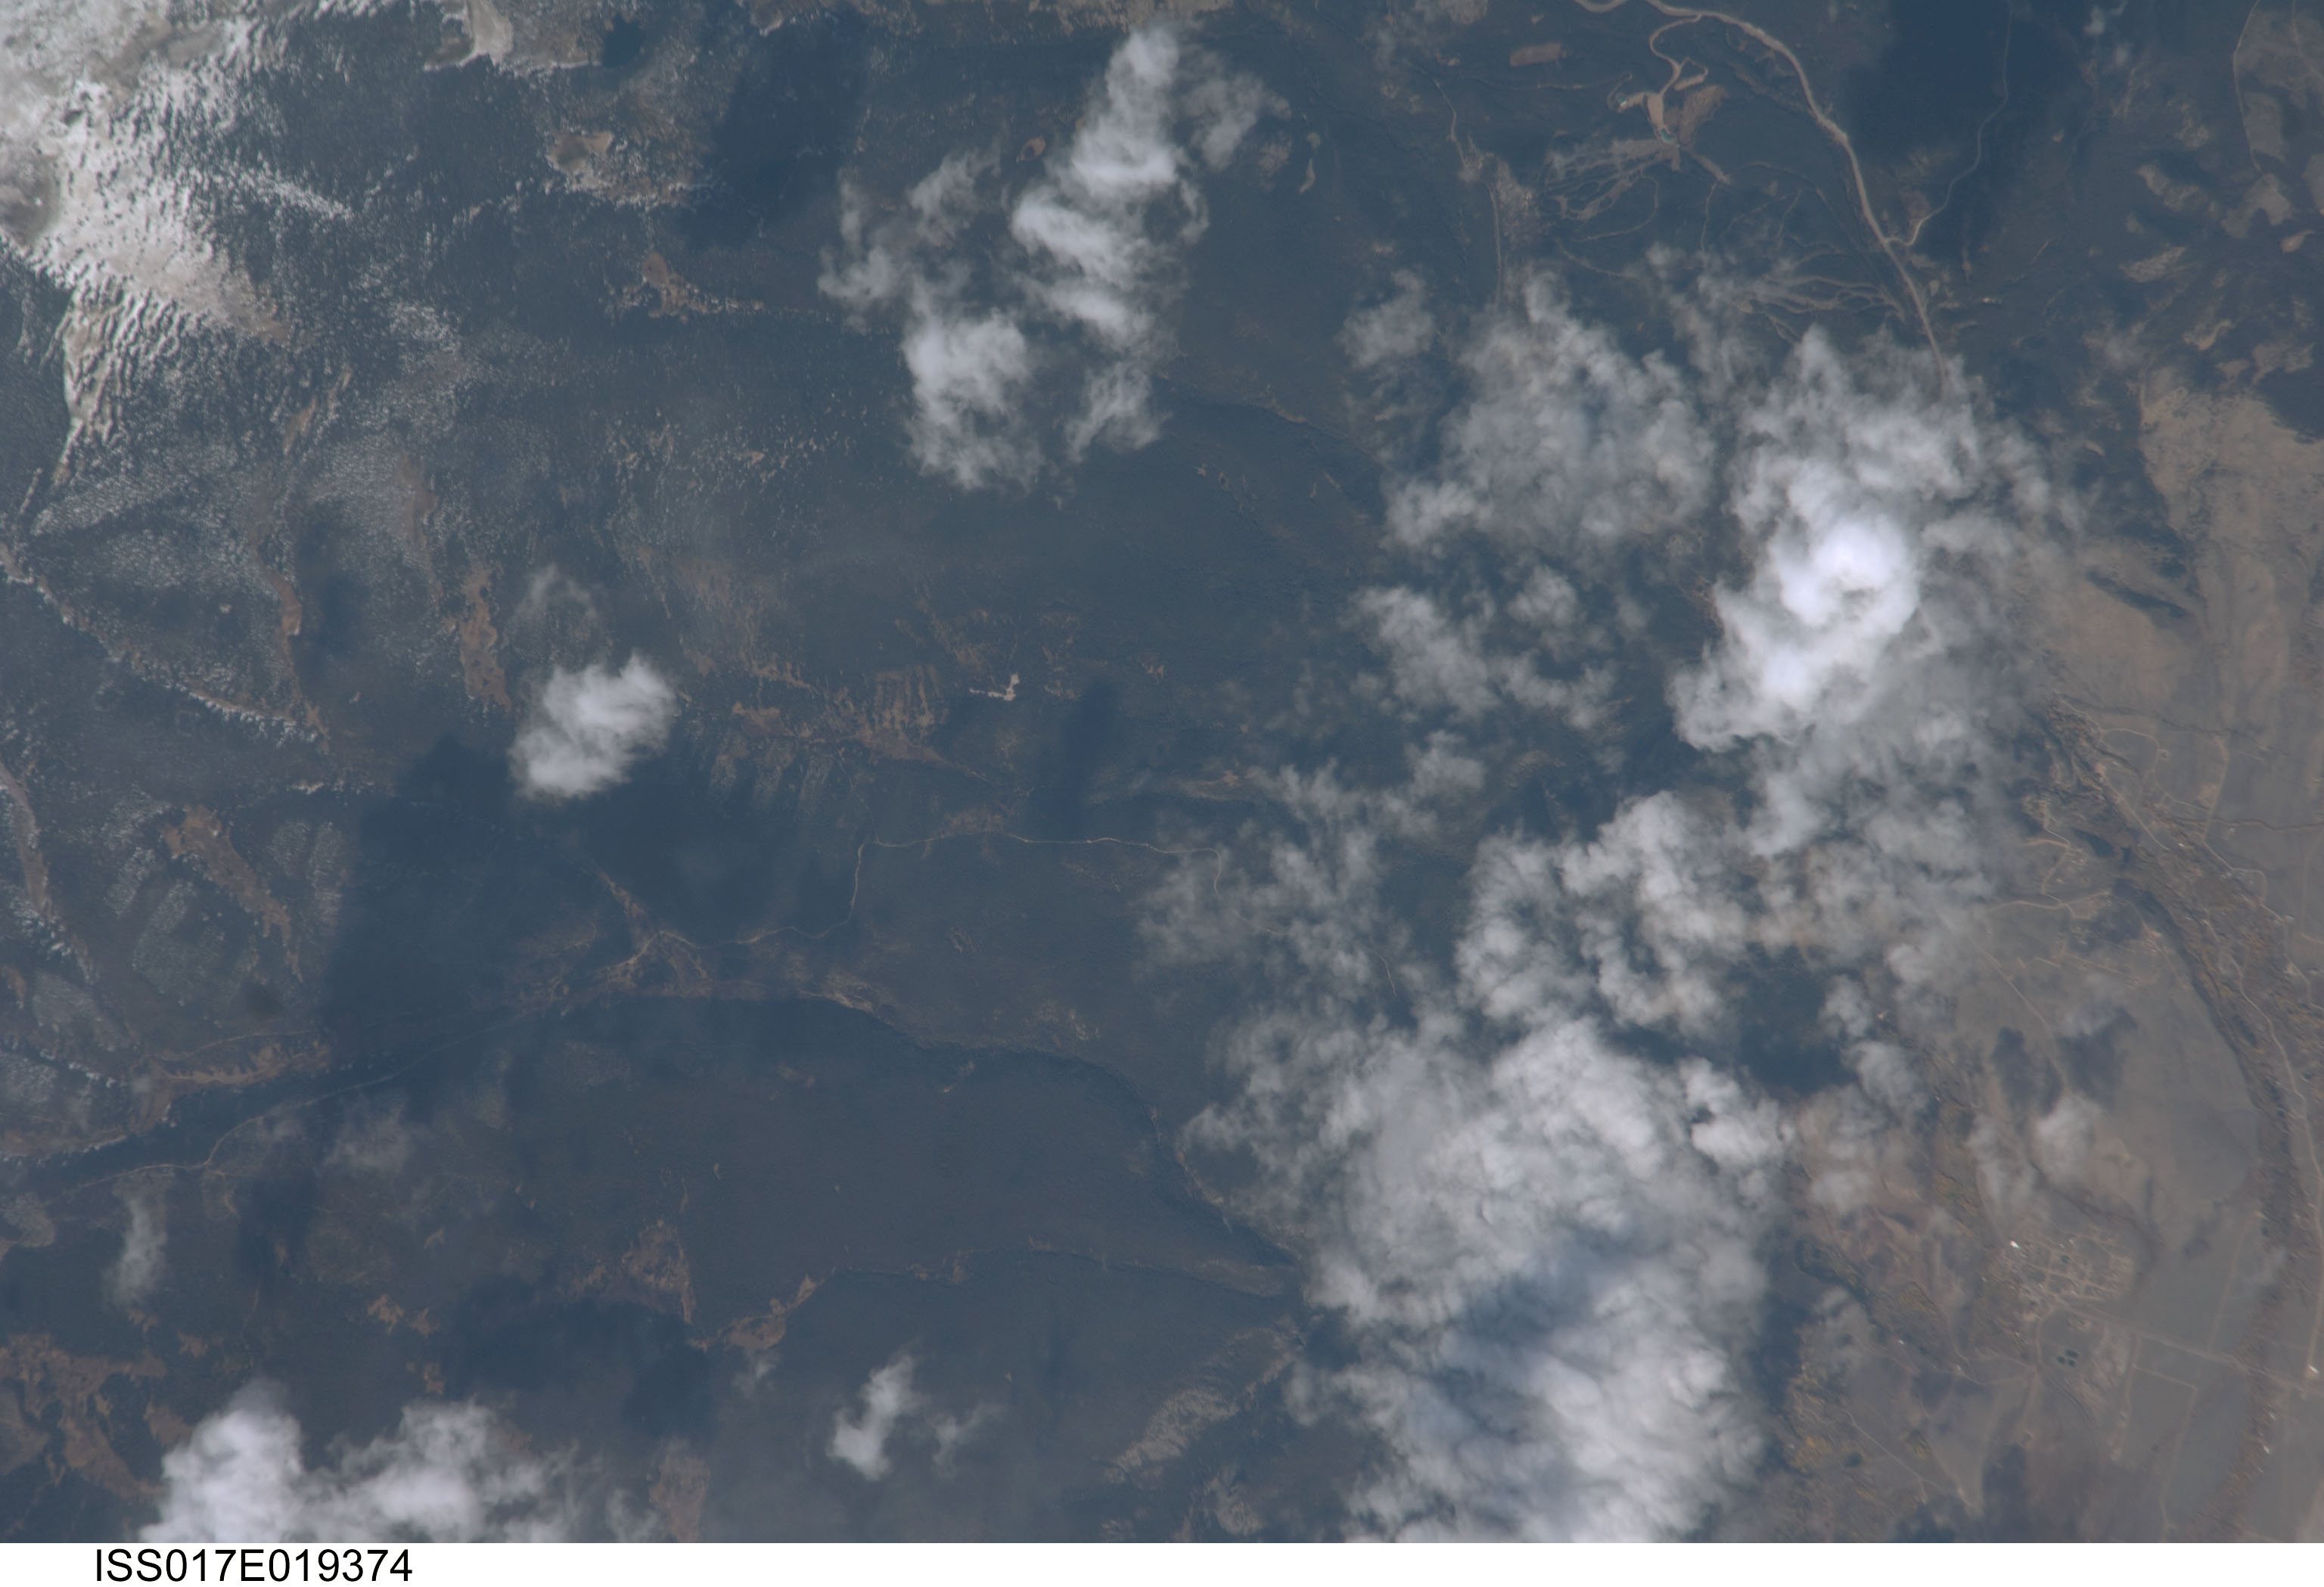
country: USA-WYOMING
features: CENTENNIAL, CLEARCUTS
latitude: 41.3
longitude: -106.2
